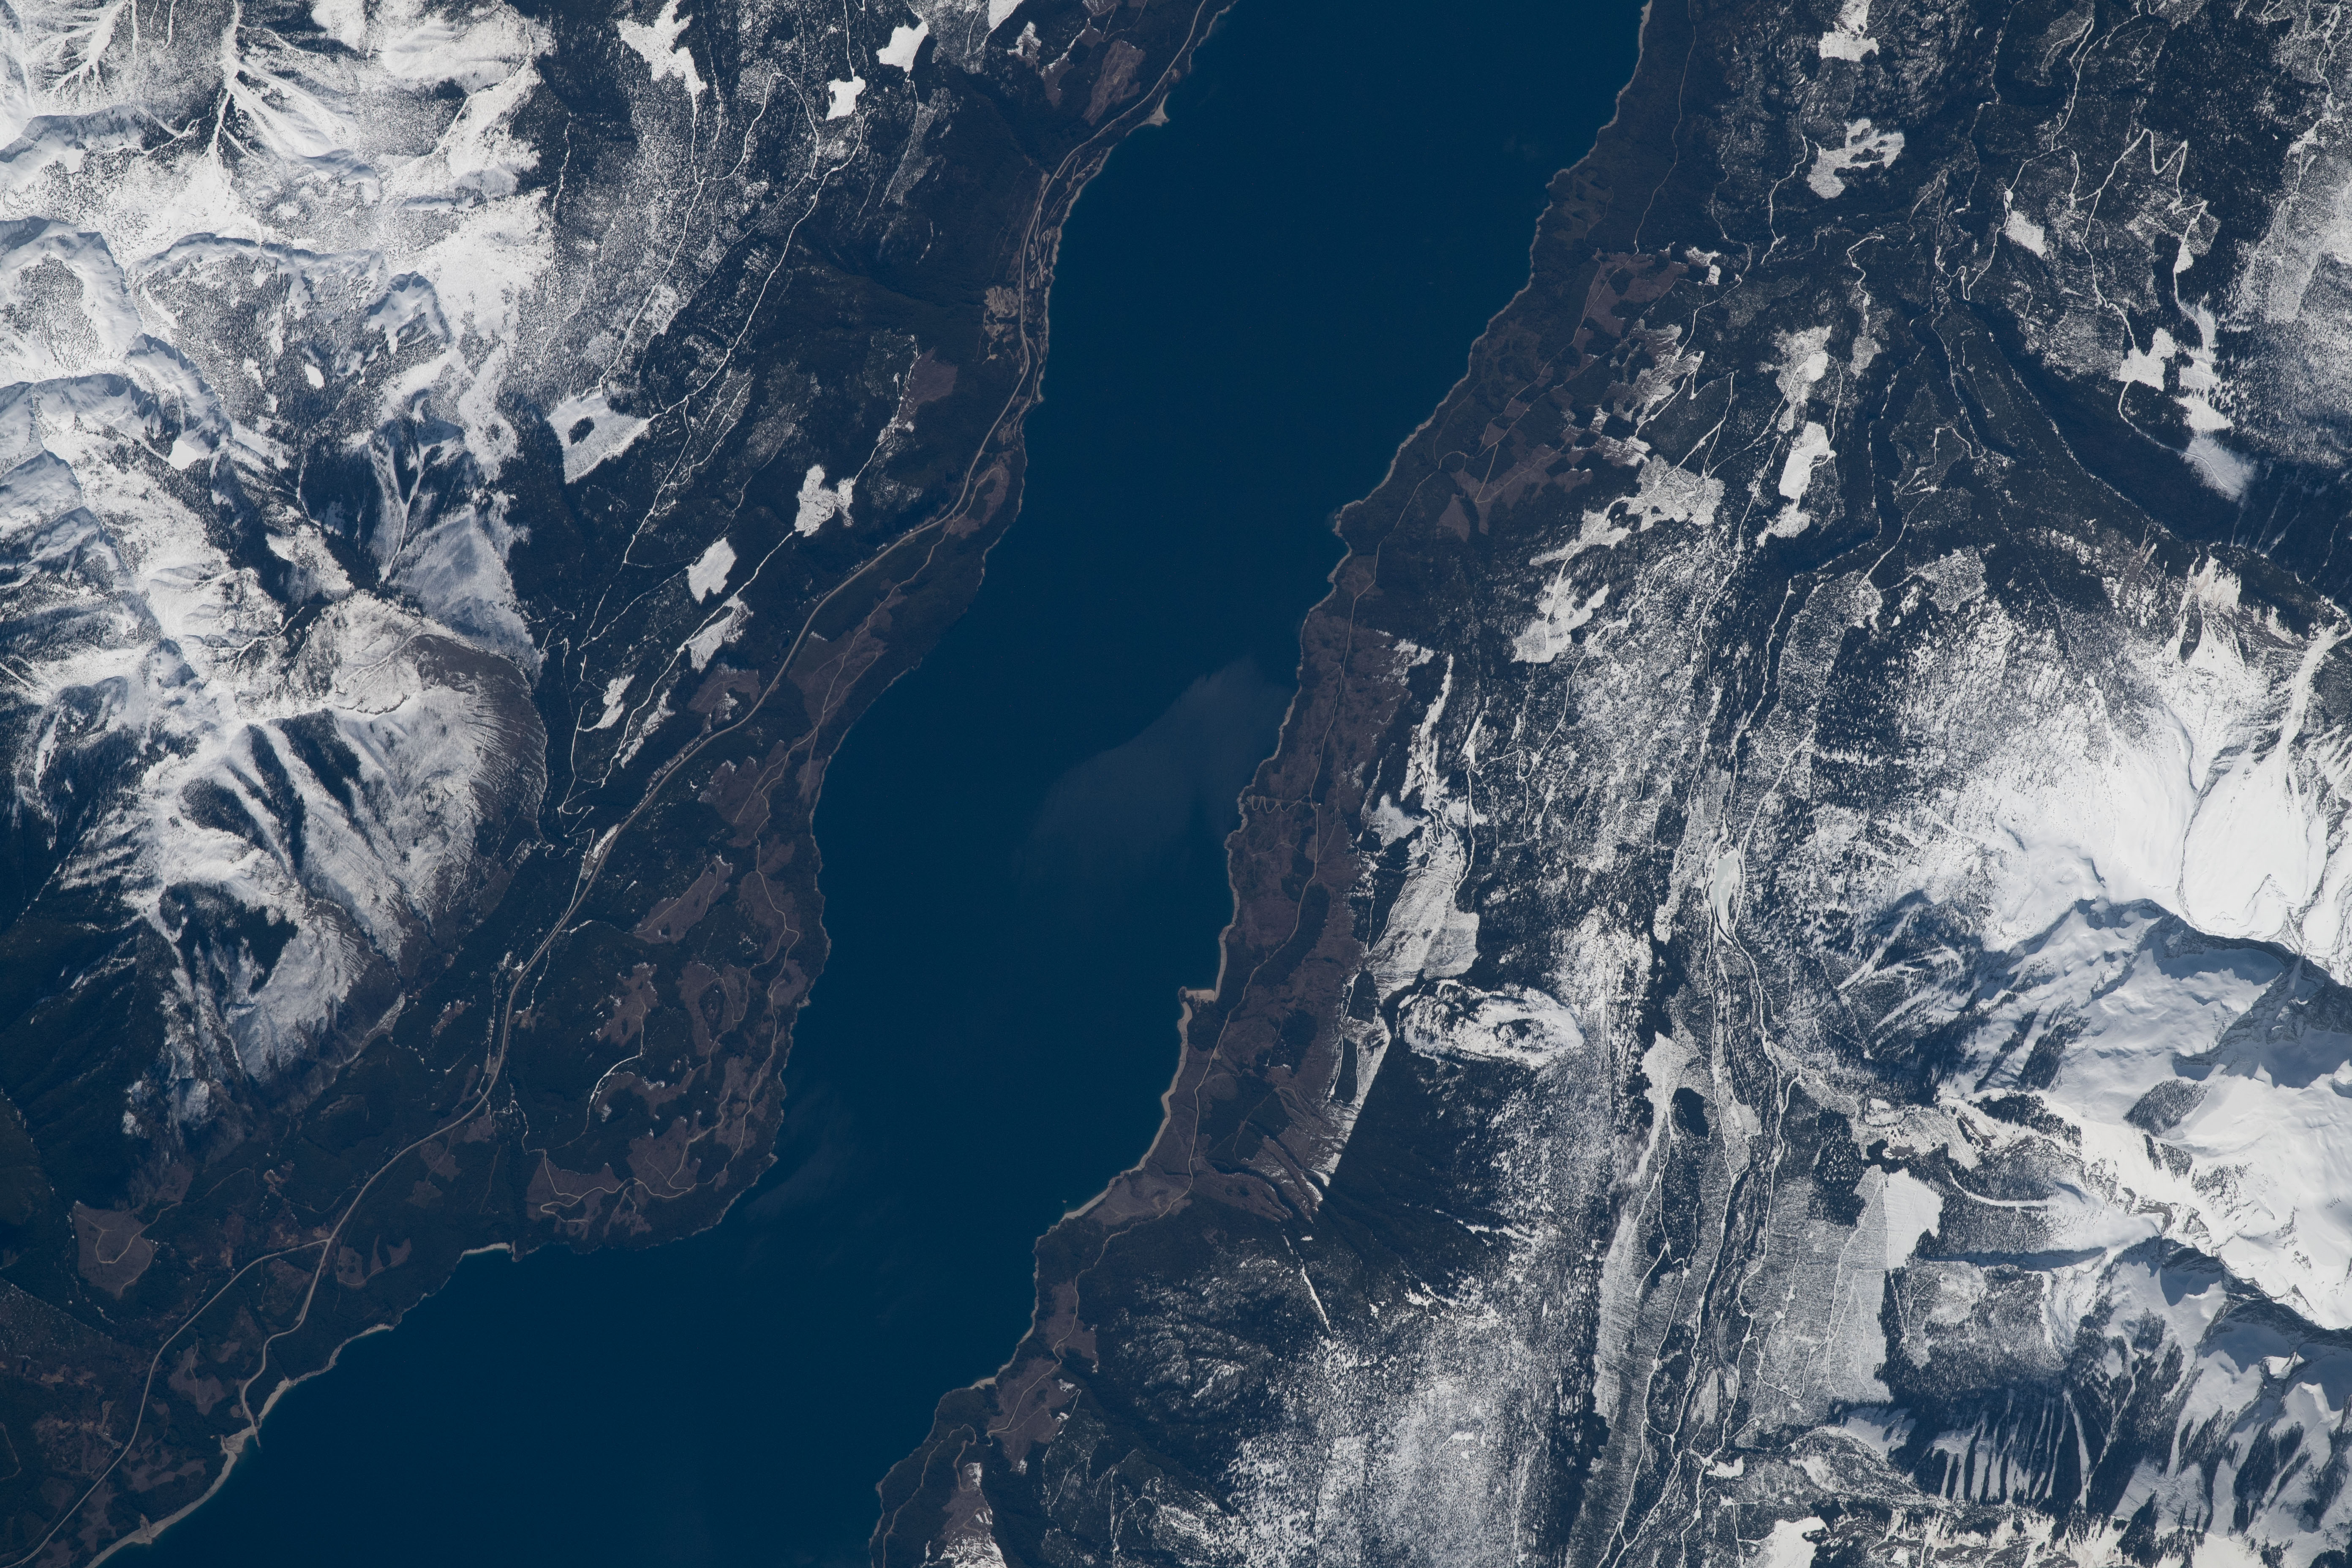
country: CANADA-BC
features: UPPER ARROW LAKE, SNOW, MOUNT BURNHAM
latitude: 50.6
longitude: -117.9
